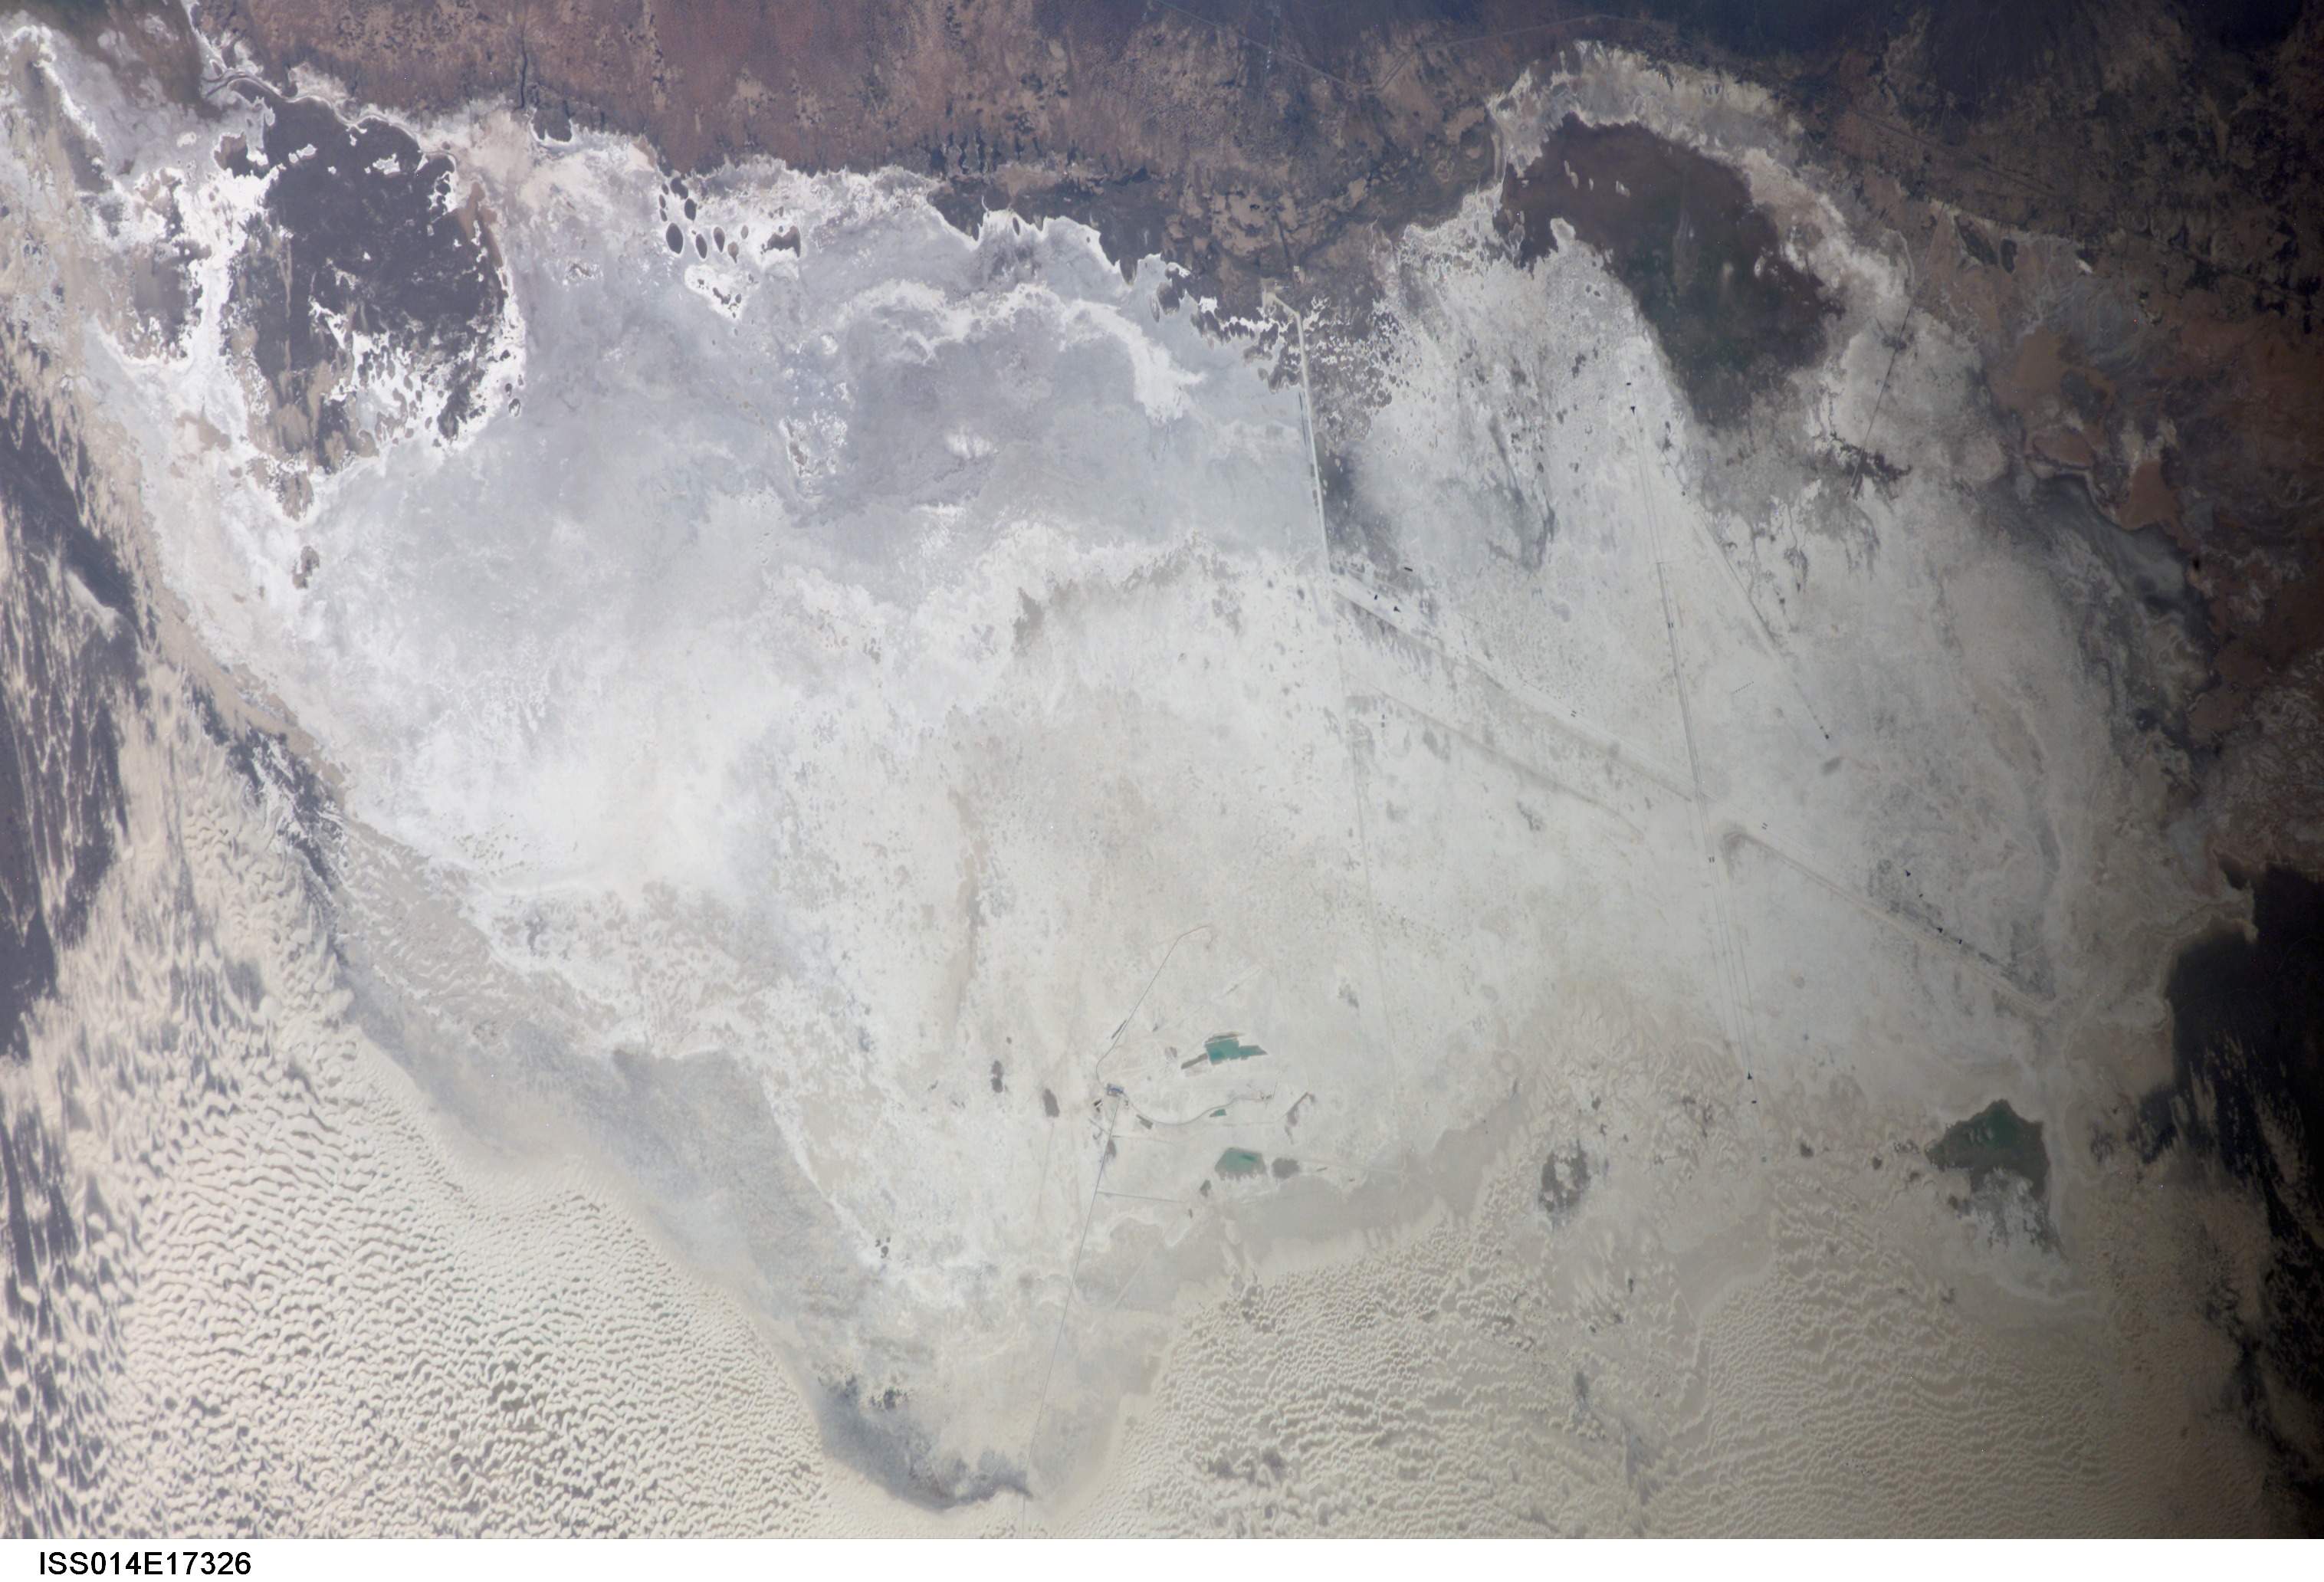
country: USA-NEW MEXICO
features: WHITE SANDS, DUNES, ROADS
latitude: 32.9
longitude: -106.4
